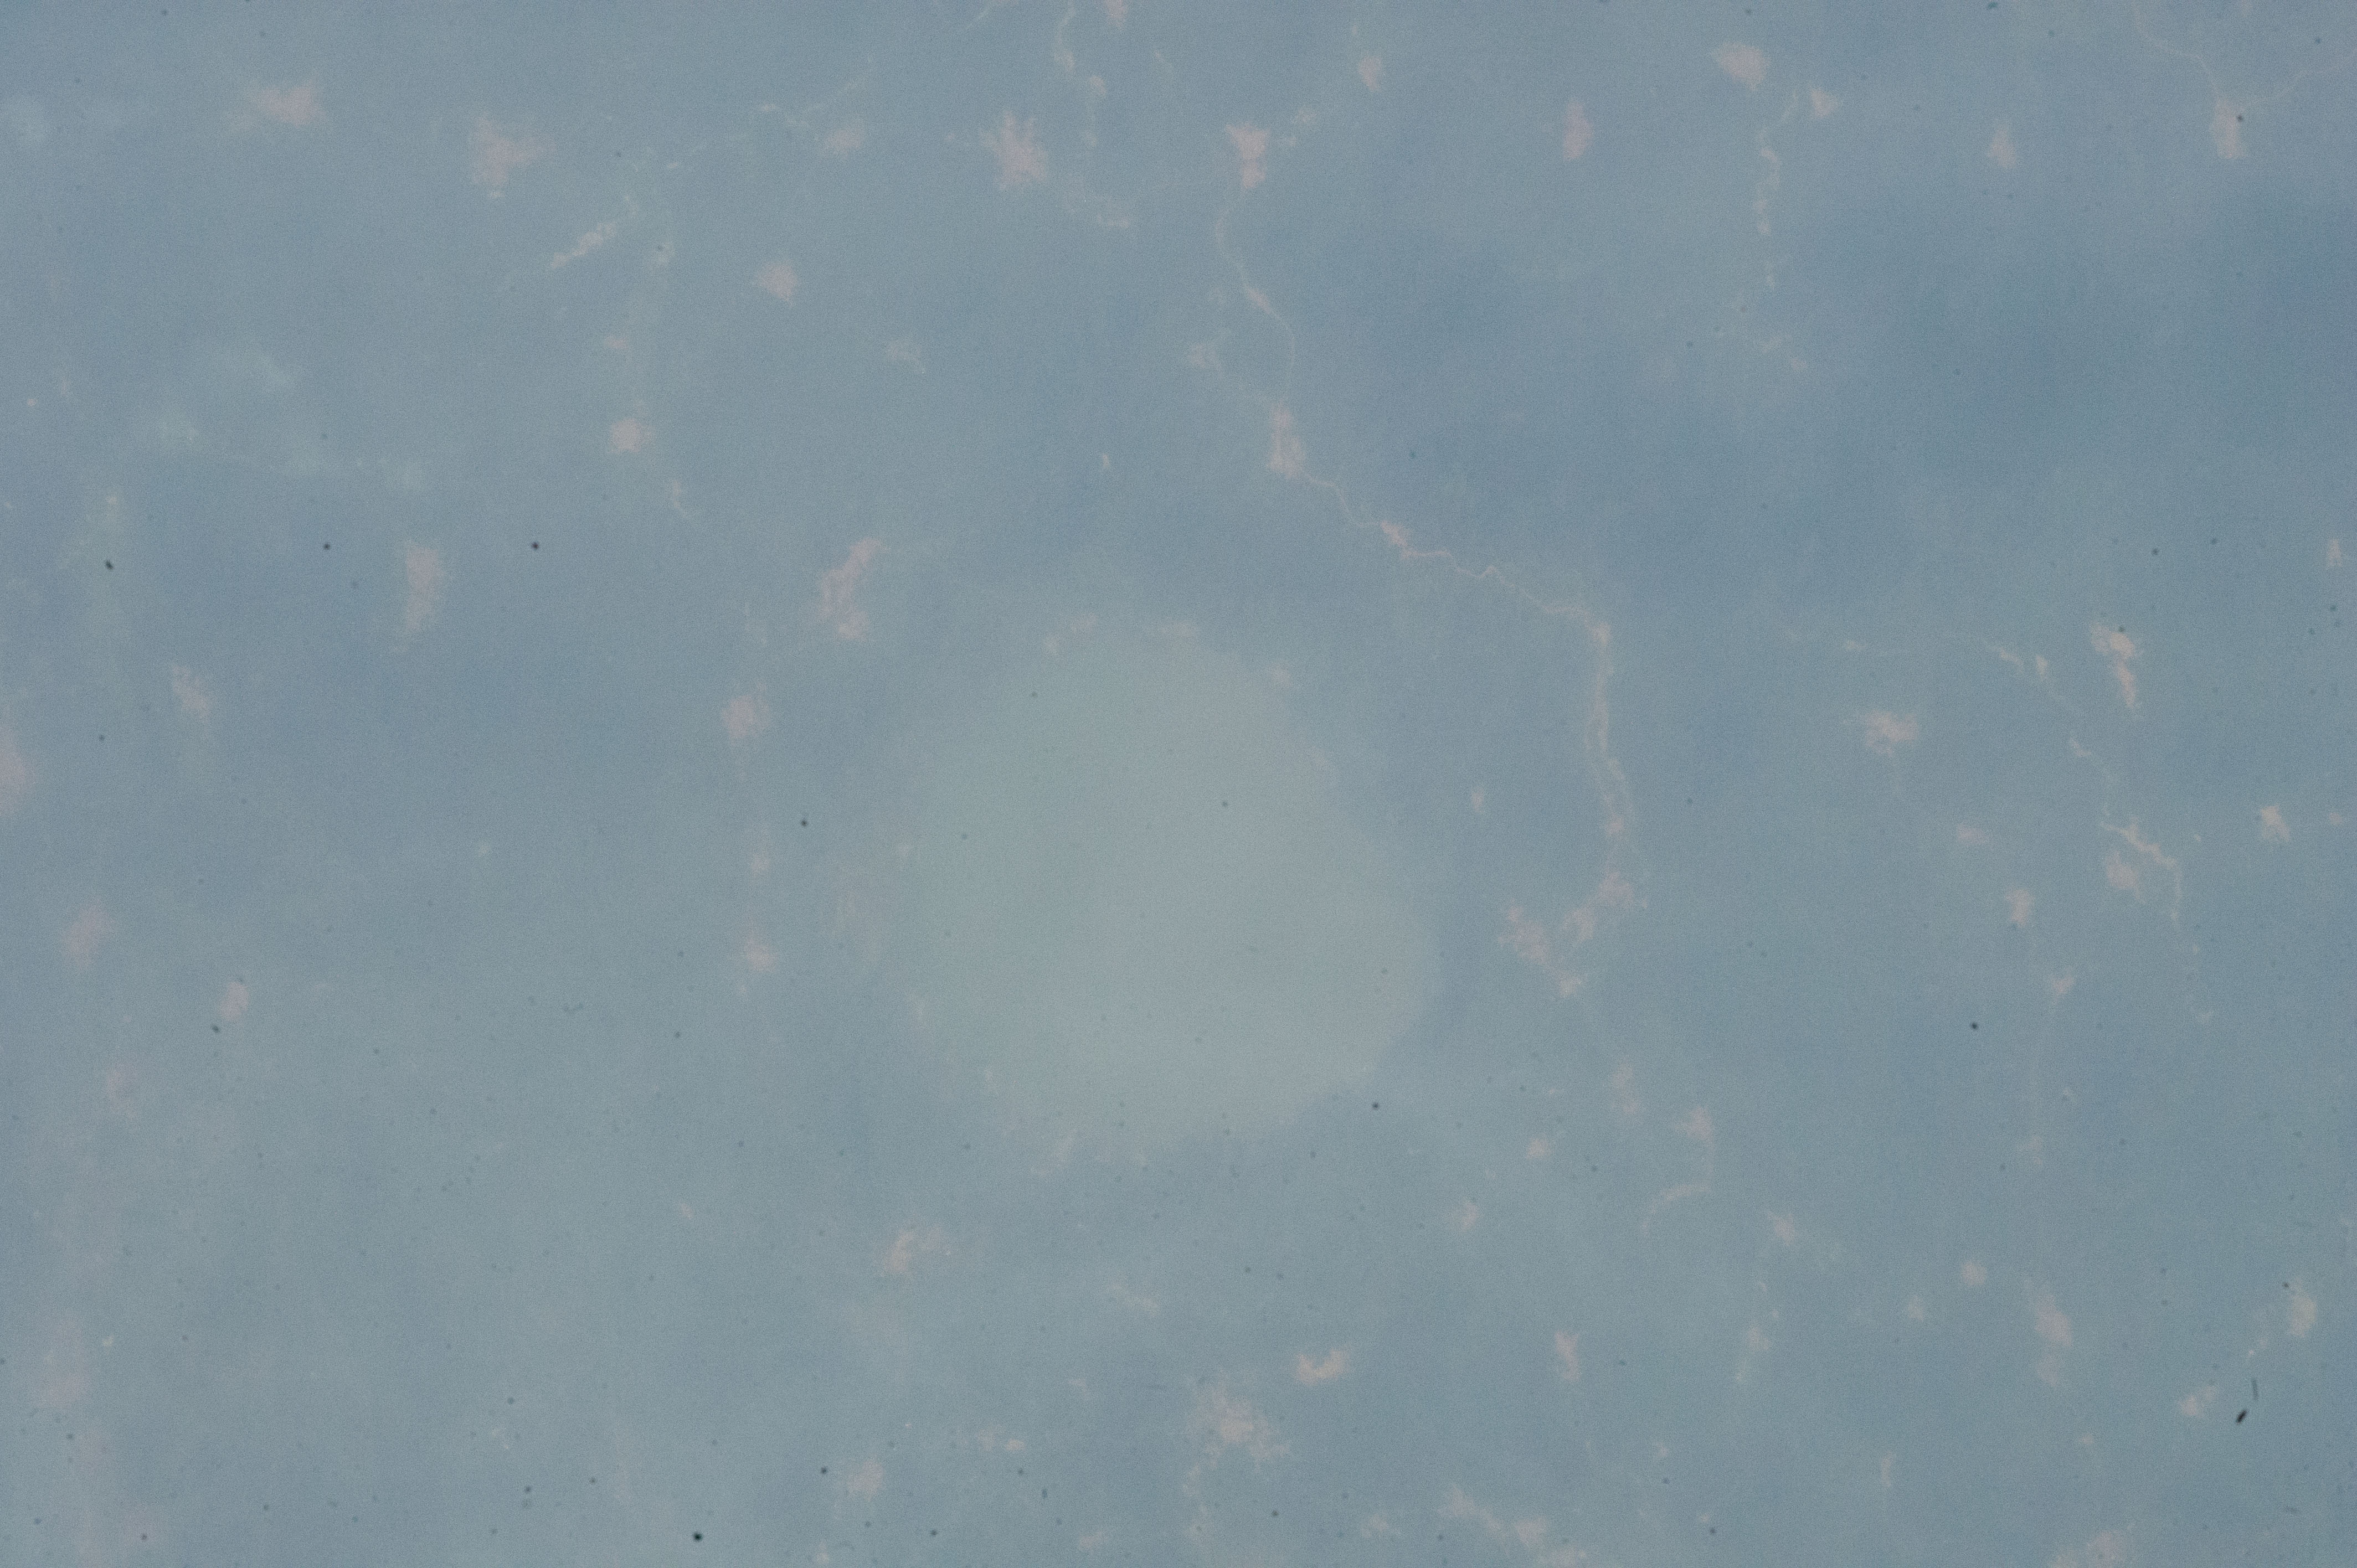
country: GHANA
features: BOSUMTWI IMPACT CRATER, LAKE, FOREST, ROADS, DENSE HAZE, SOFT
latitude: 6.5
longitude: -1.4
